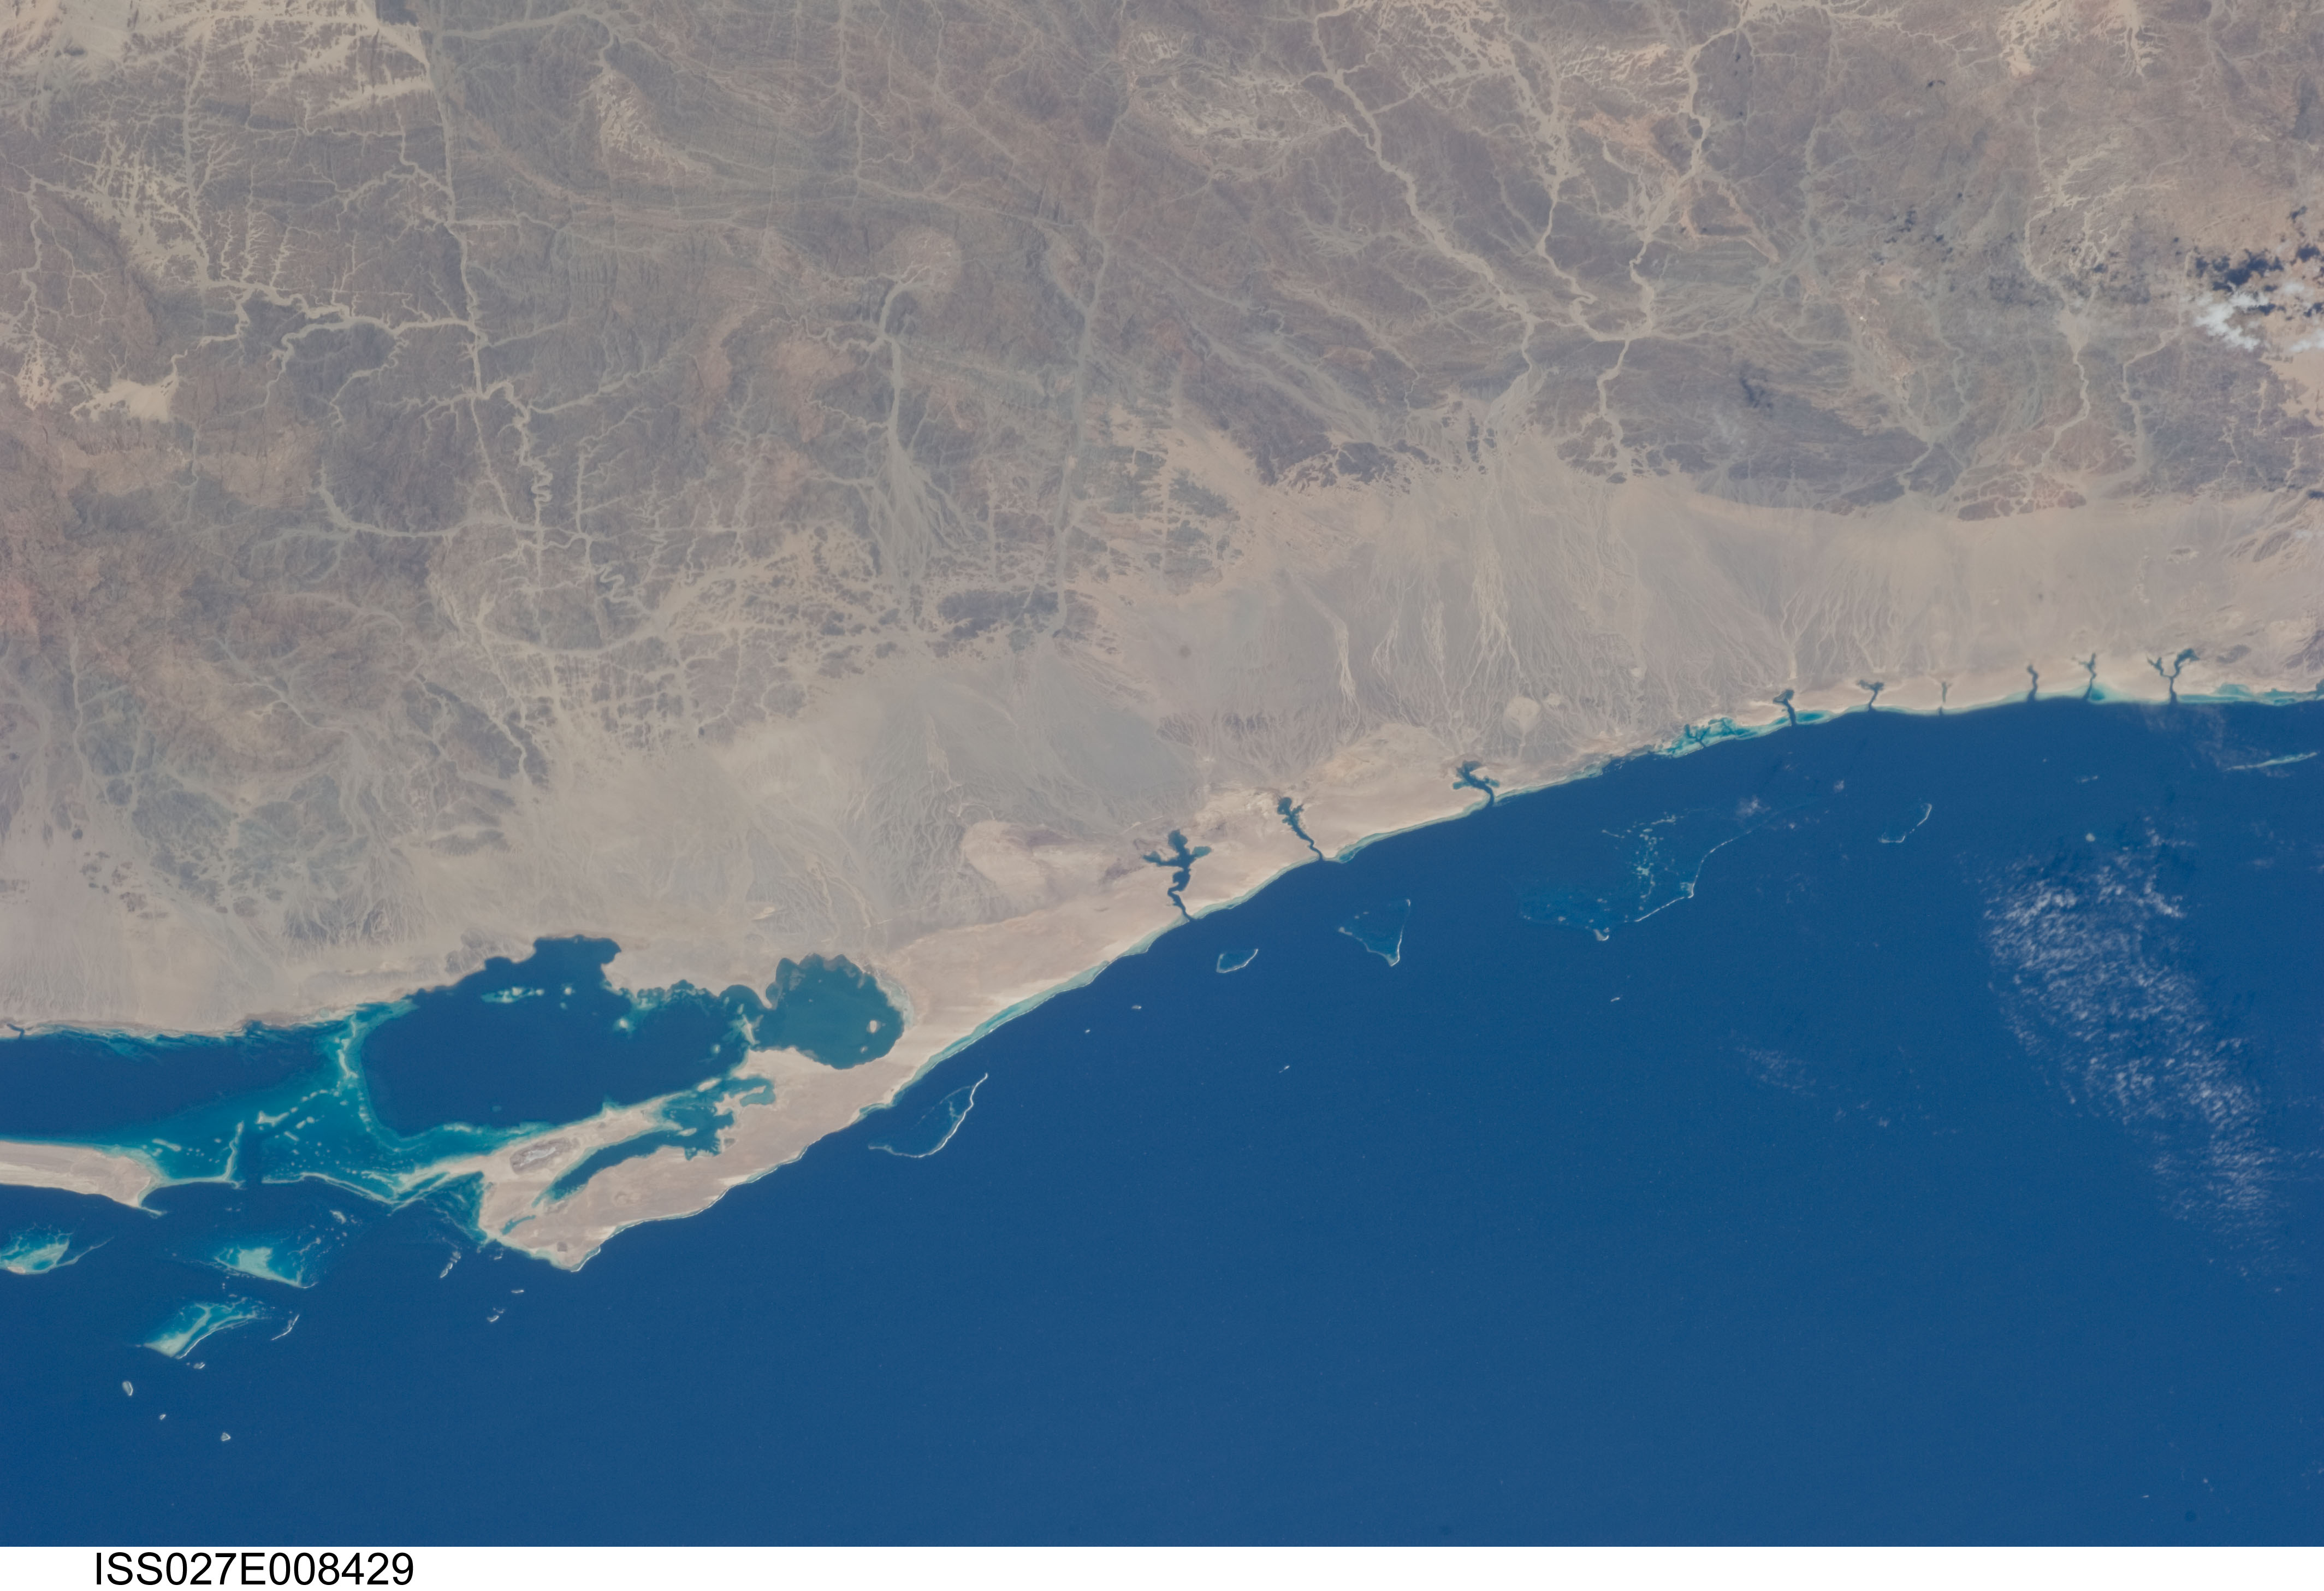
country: SUDAN
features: SUDAN, RED SEA,MUKAWWAR I., SUDAN, RED S.,SUDAN, RED S., PART. FRM.
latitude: 21.3
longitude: 37.0
